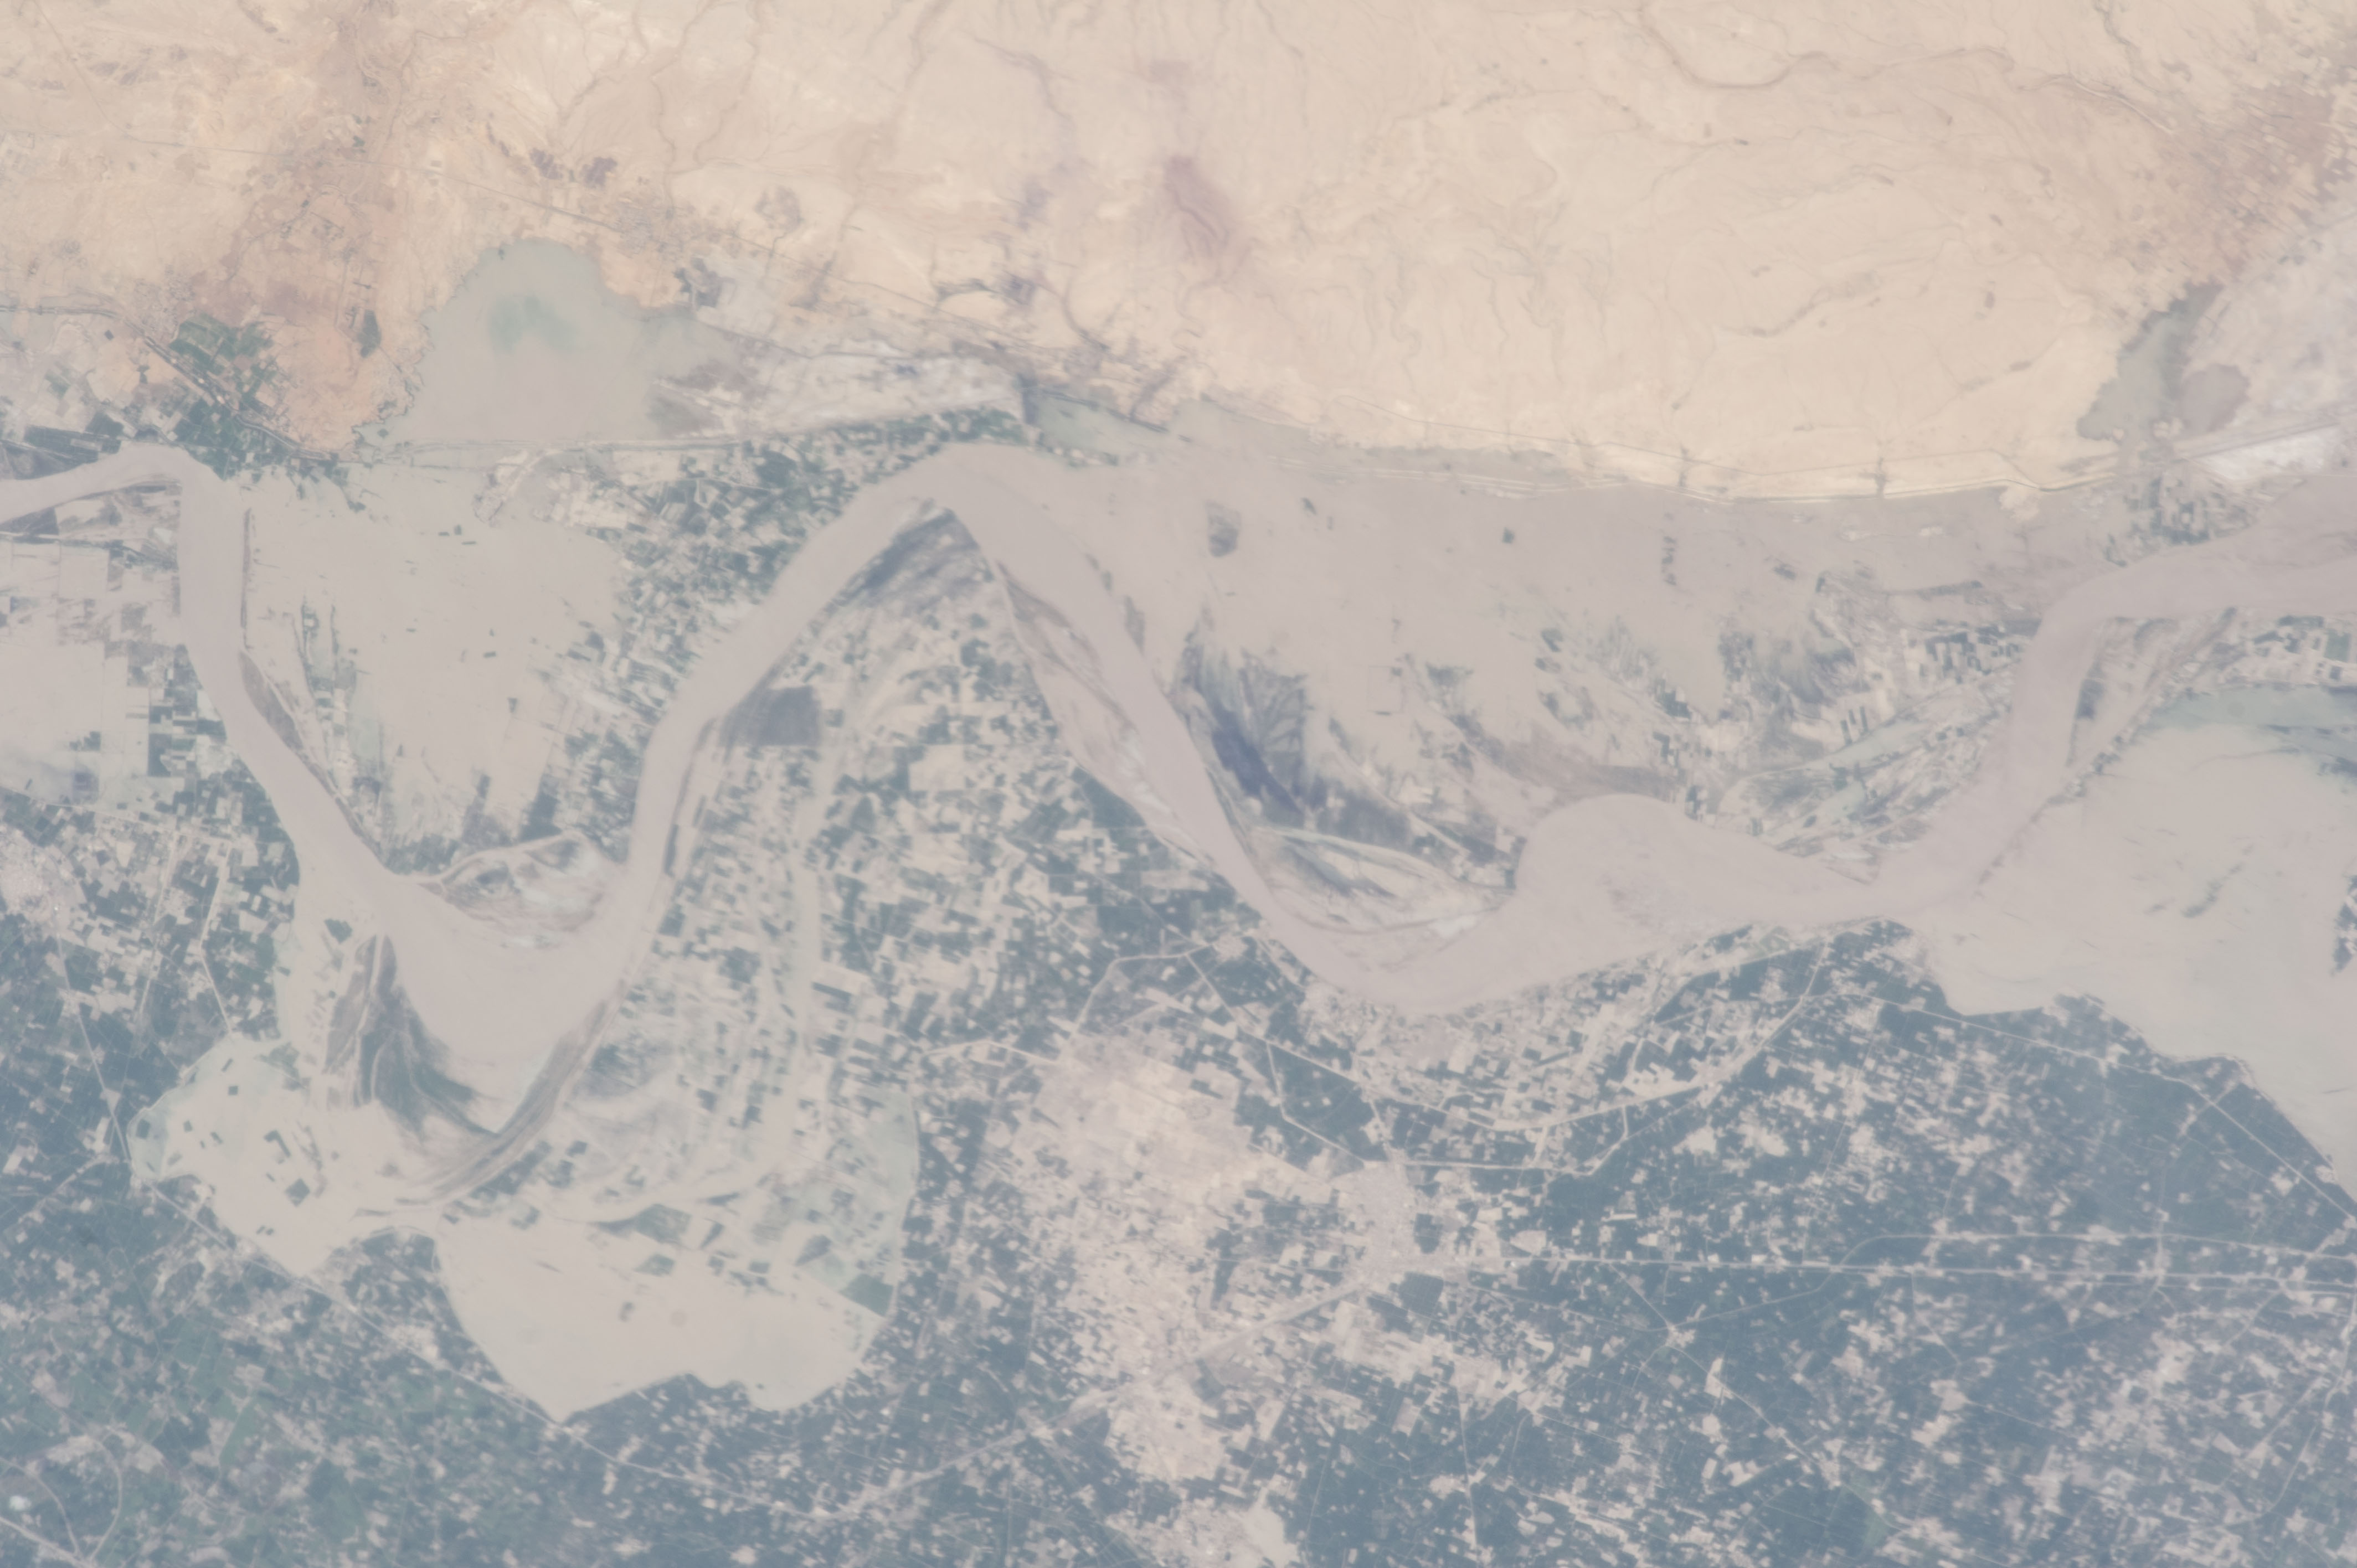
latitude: 25.7
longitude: 68.2
